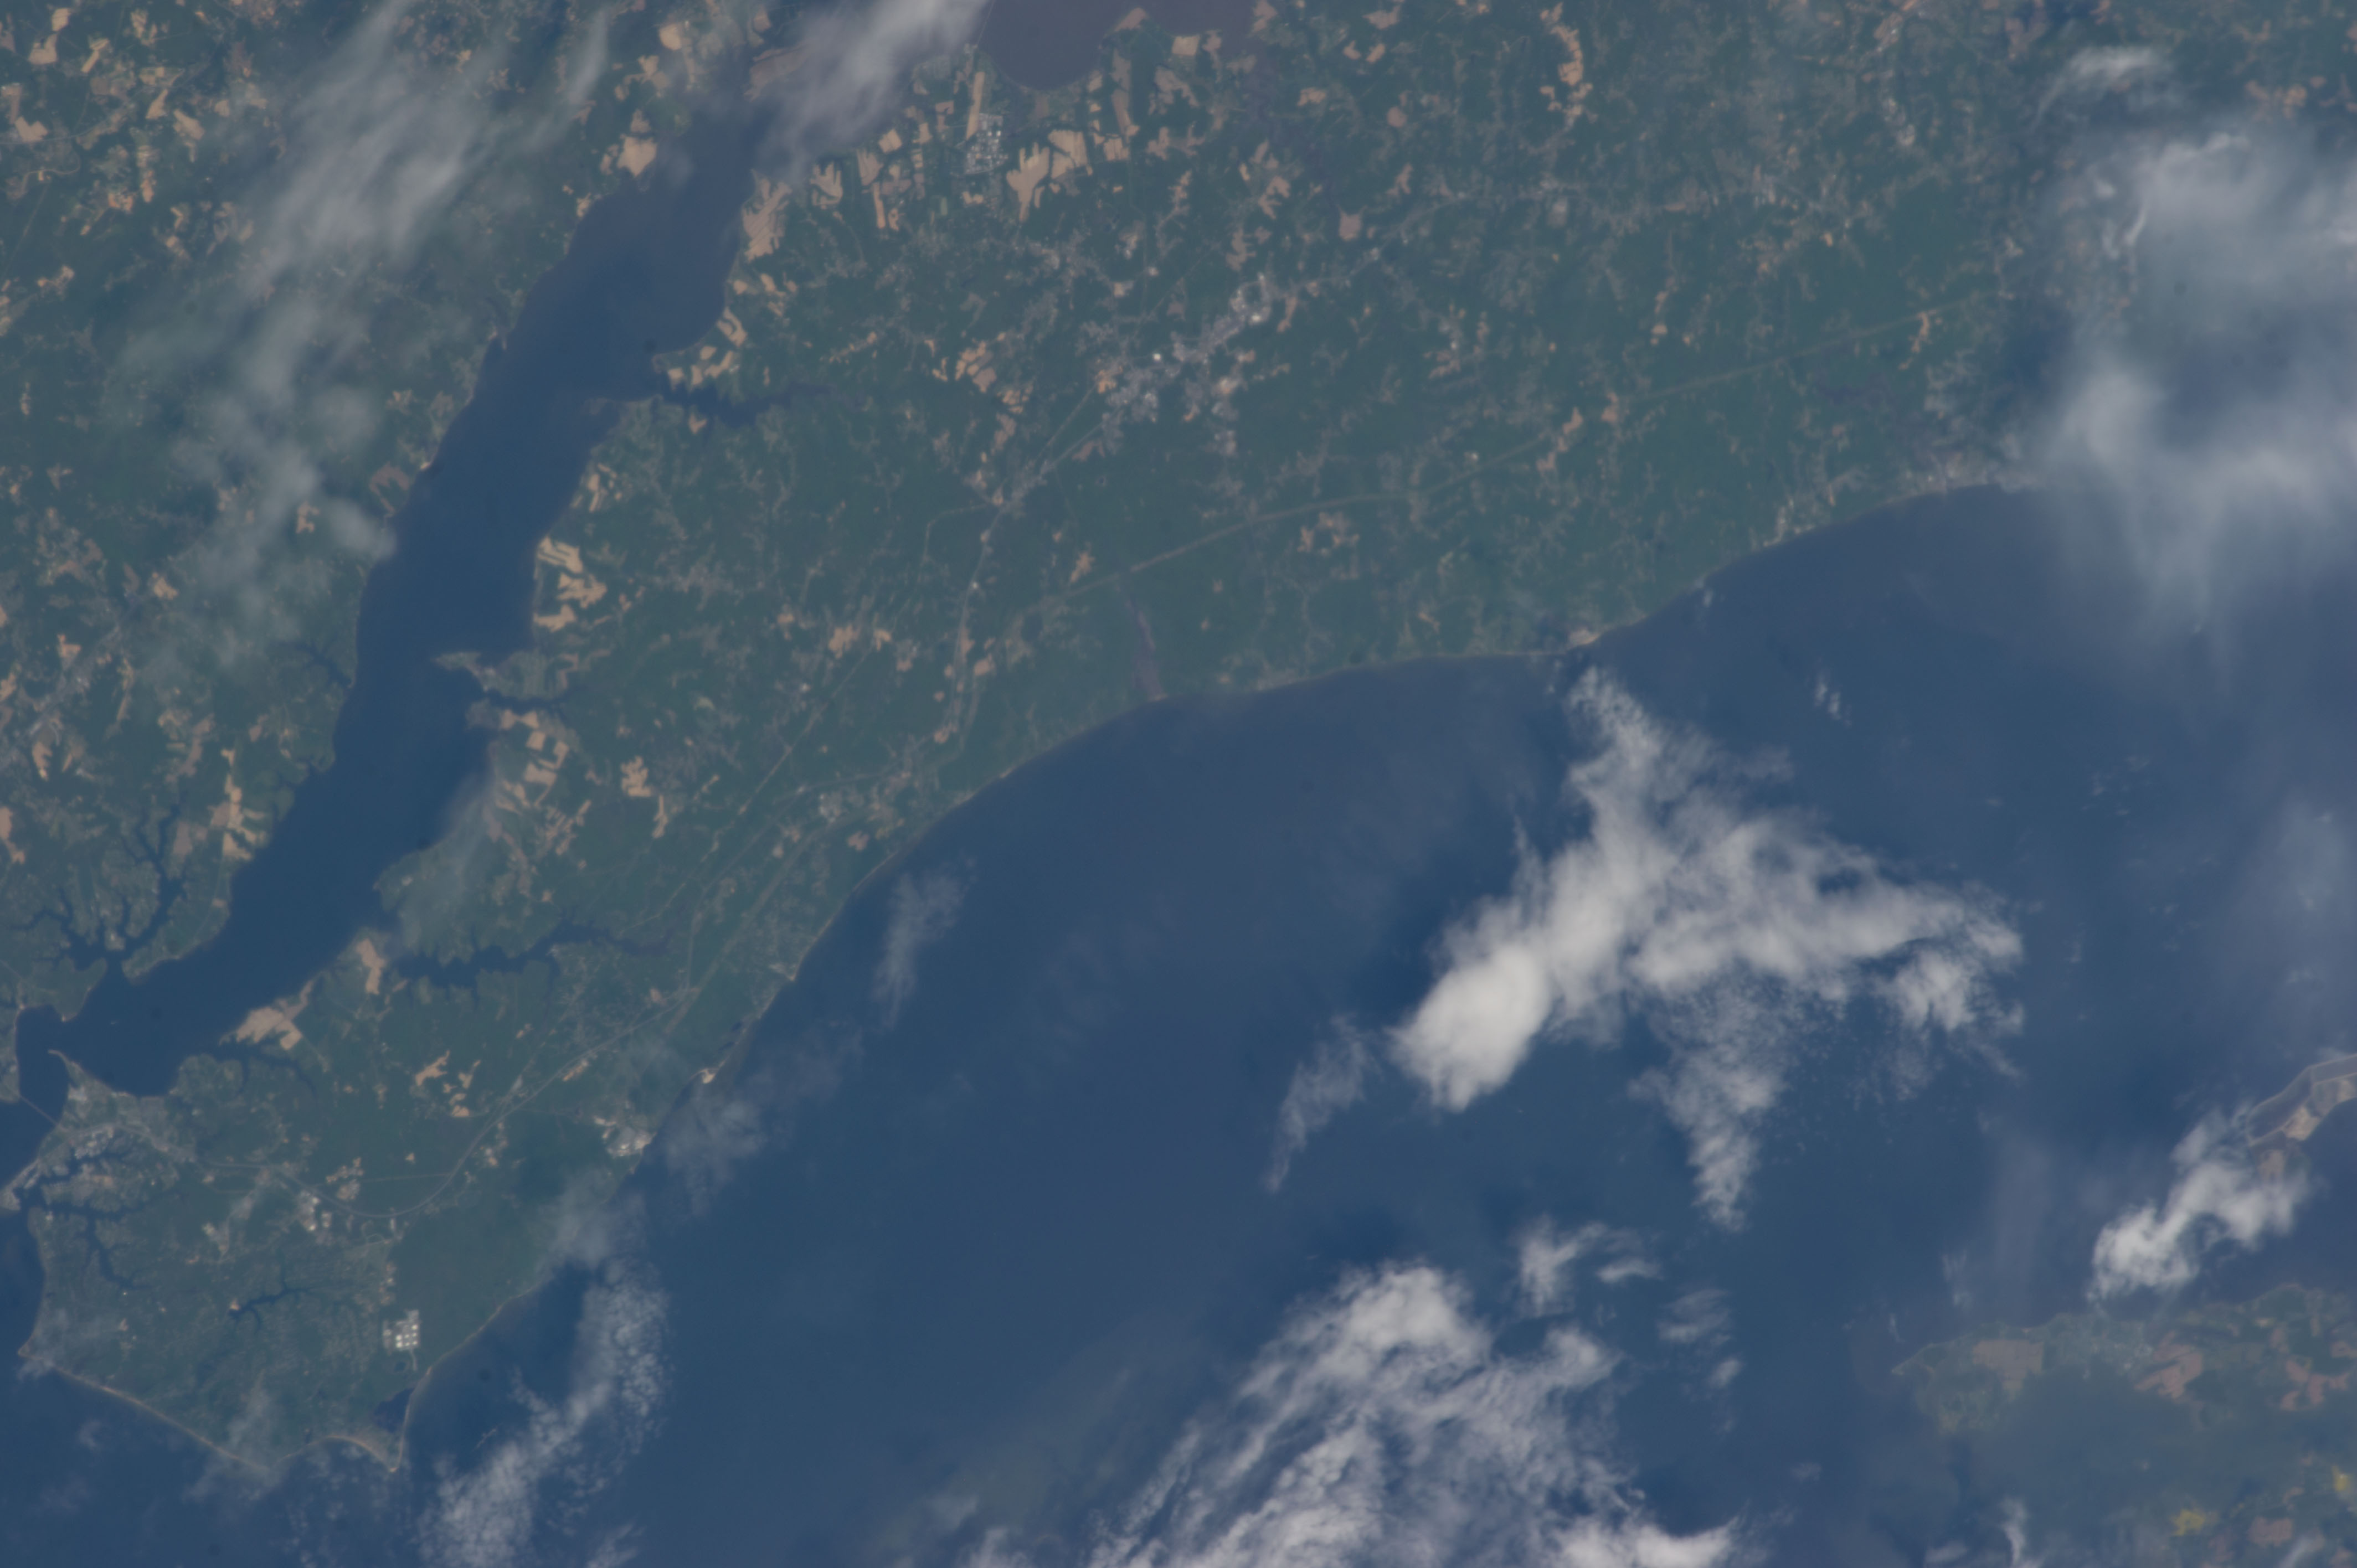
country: USA-MARYLAND
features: MARYLAND,CHESAPEAKE BAY,GOVERNER THOMAS JOHNSON BRIDGE,SOLOMONS ISLAND,PATUXENT RIVER,POINT PATIENCE,BROOMES ISLAND
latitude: 38.5
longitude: -76.5
